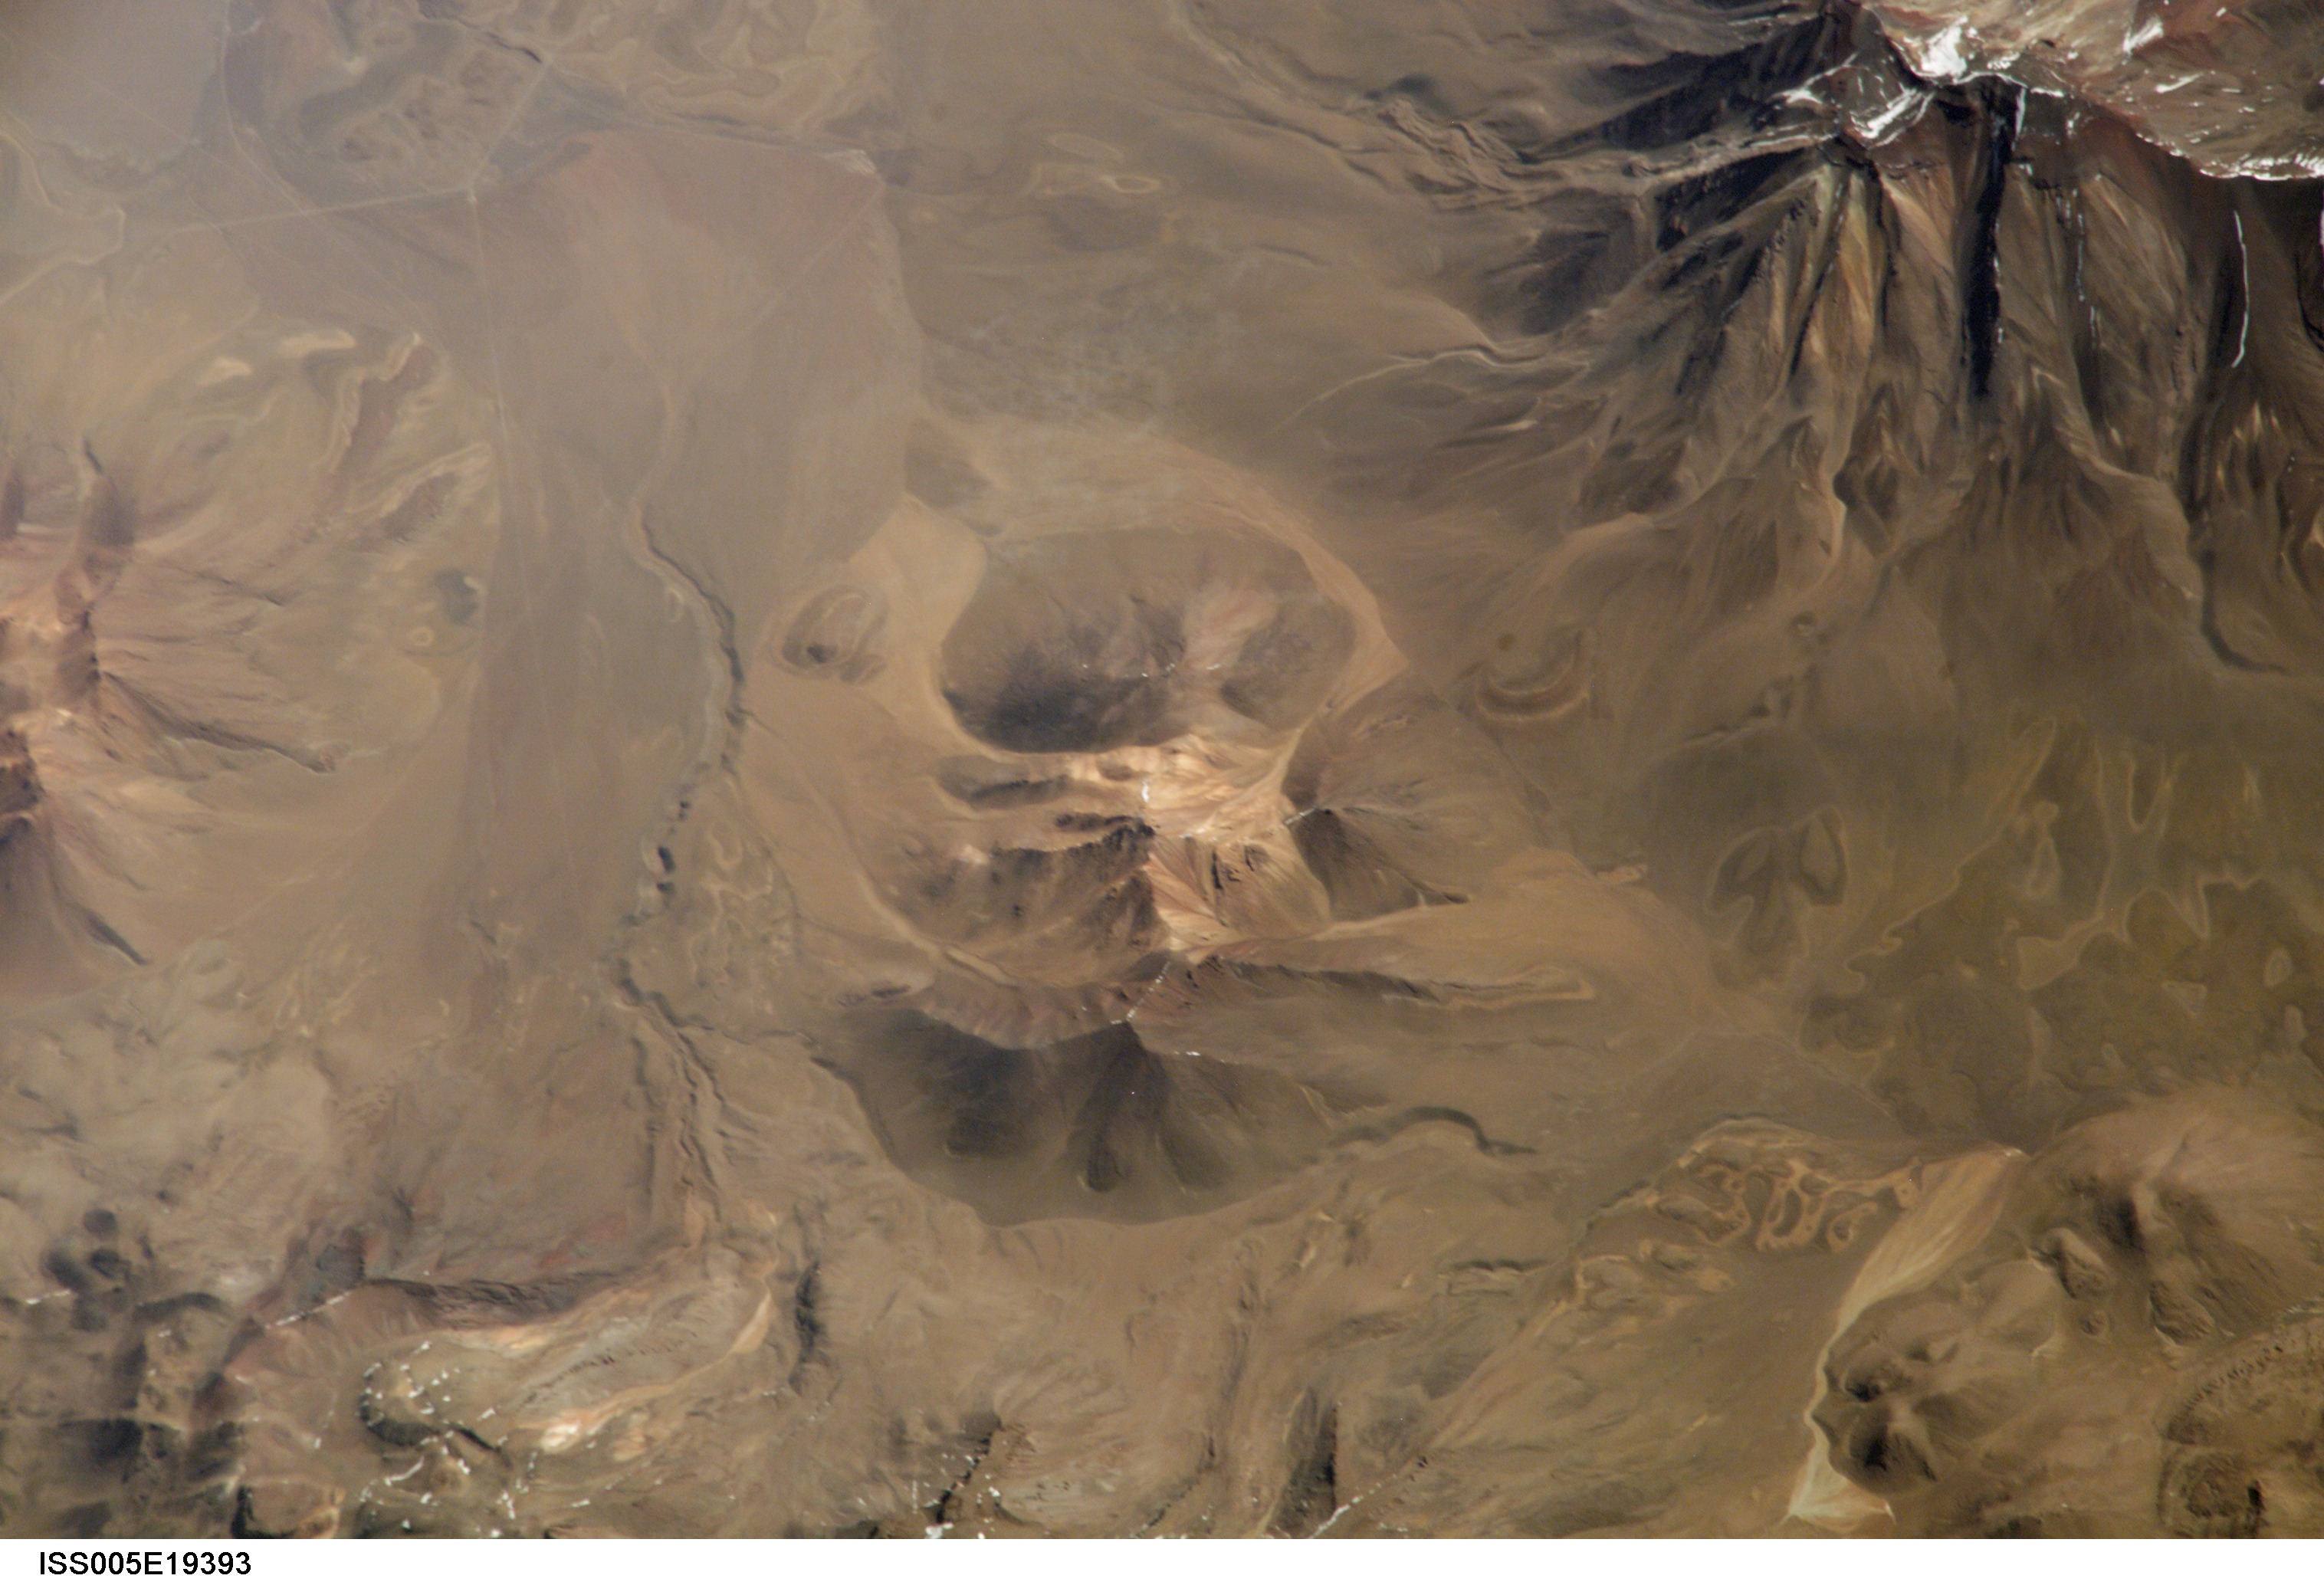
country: CHILE
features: VOL. SW. OF DE ASCOTAN SALAR
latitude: -21.9
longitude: -68.3
